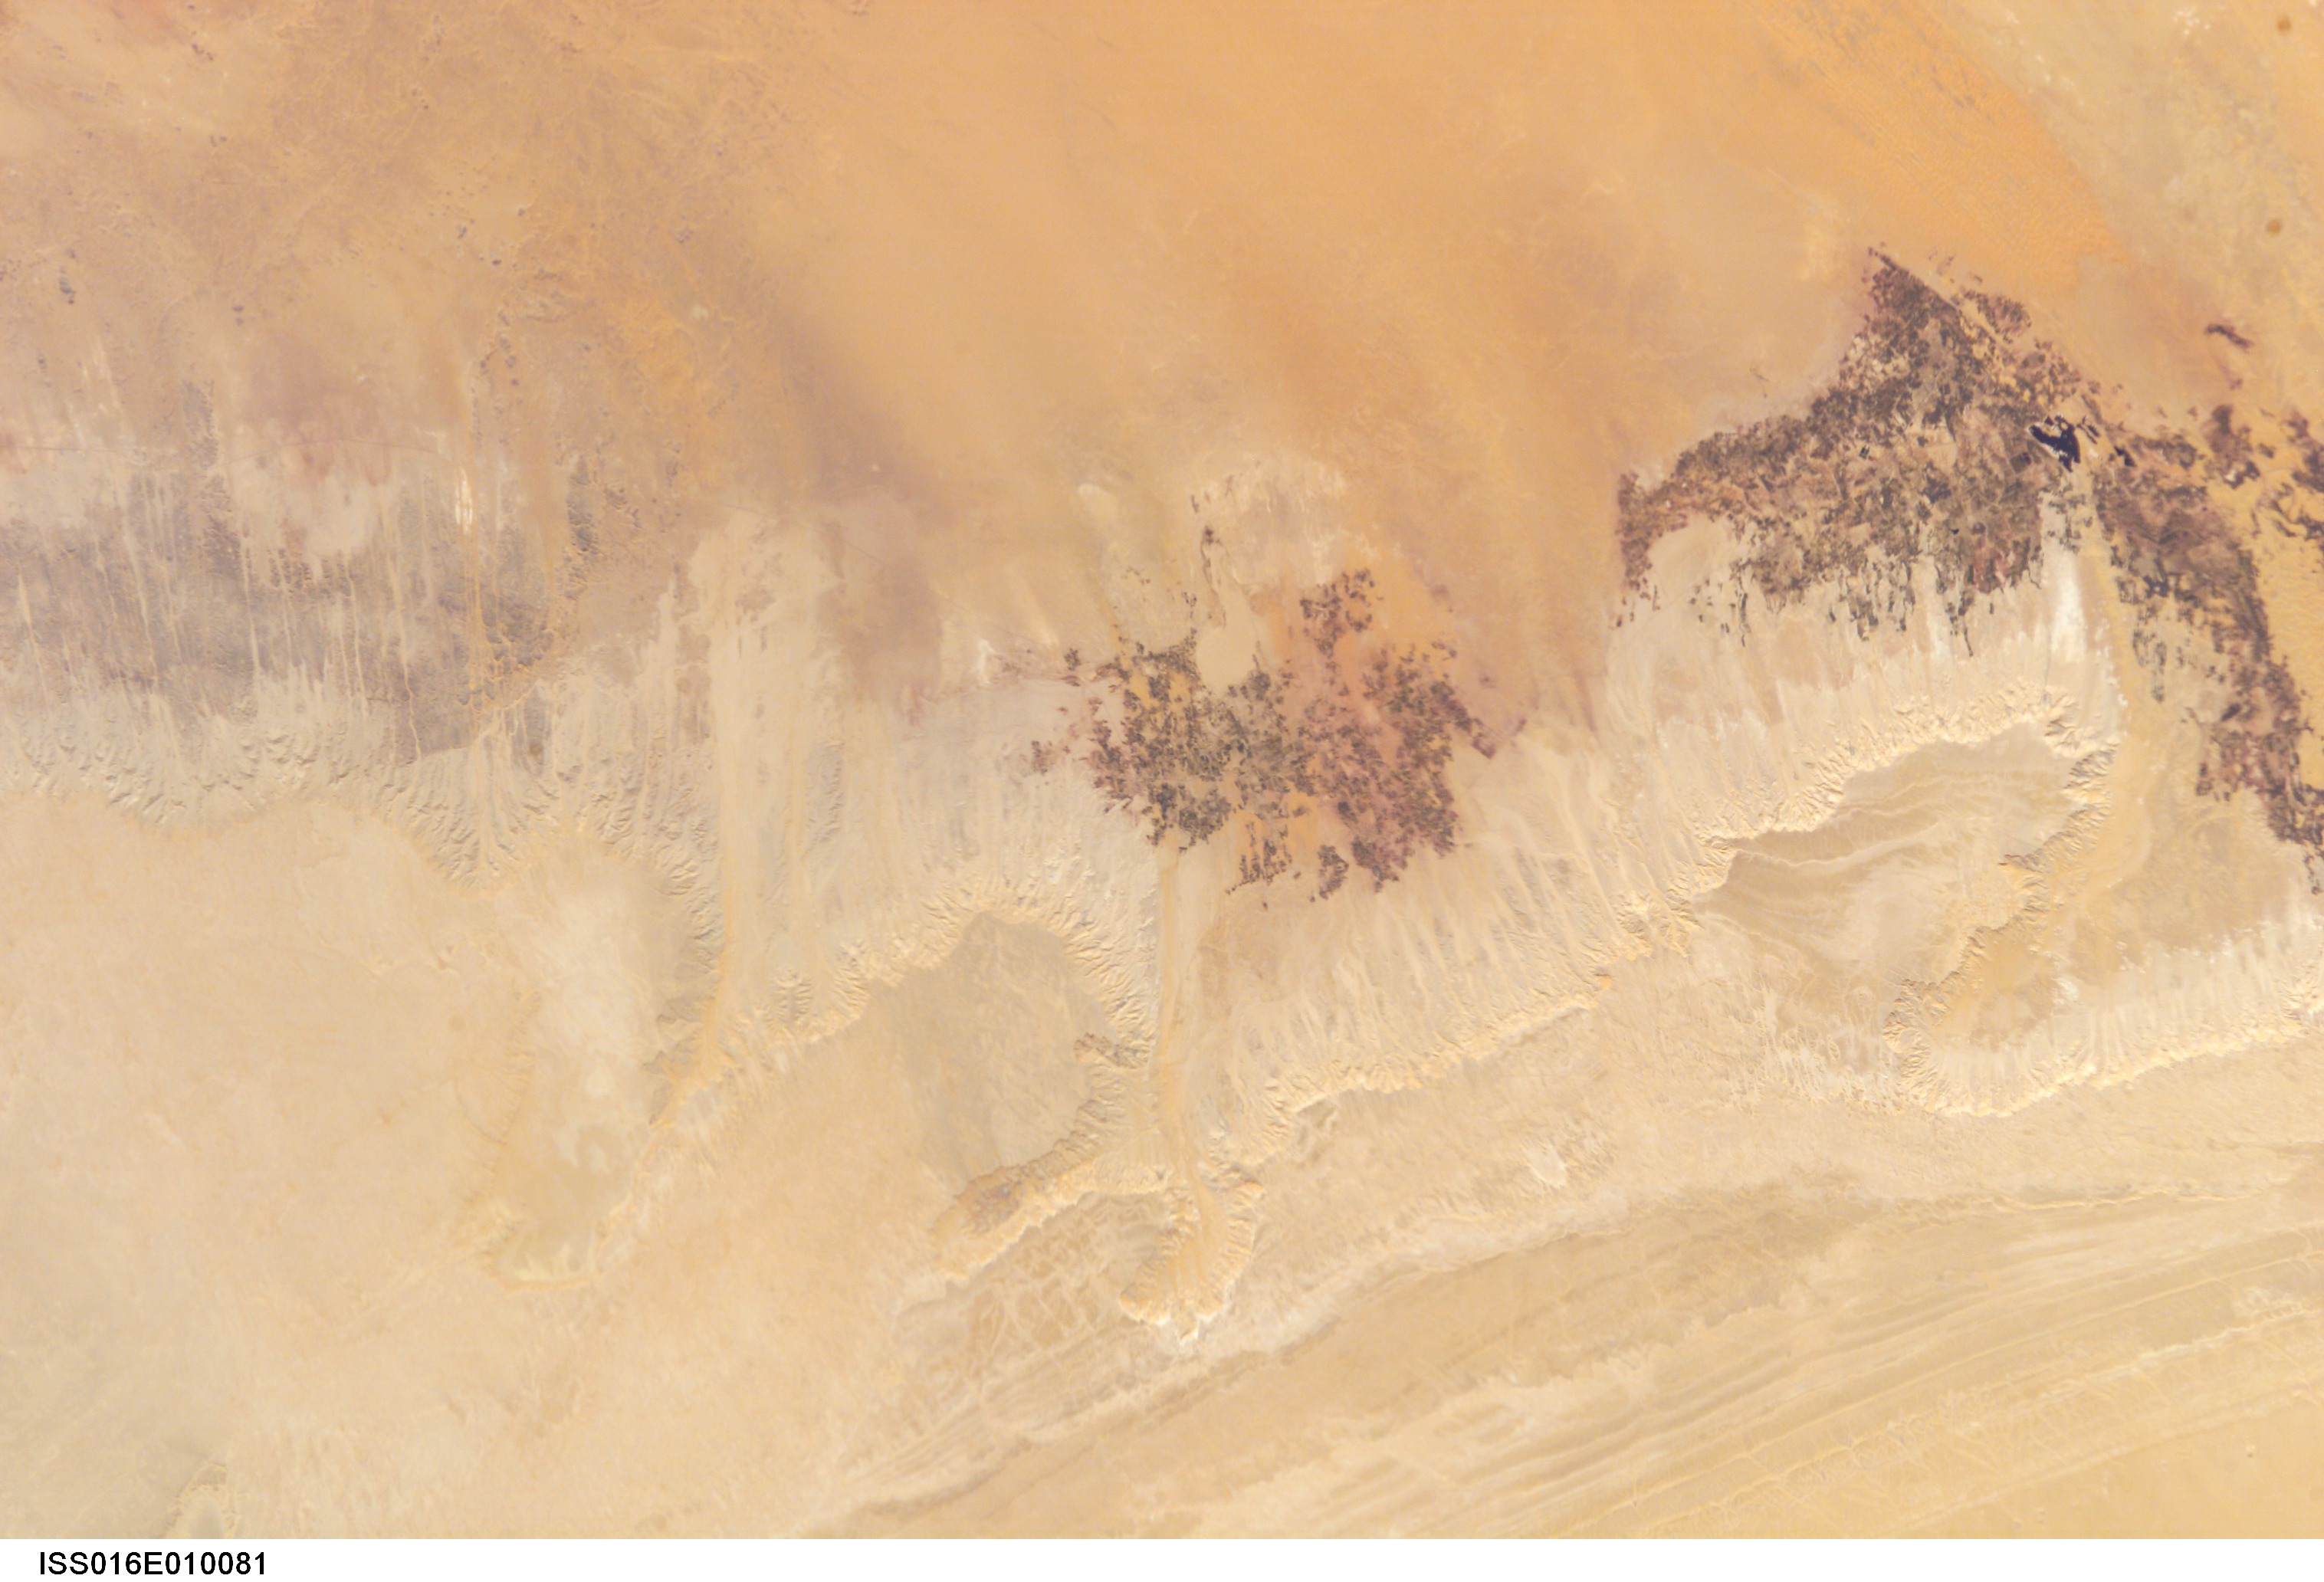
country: EGYPT
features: DAKHLA OASIS, BLUFFS, DUNES
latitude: 25.5
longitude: 29.5
